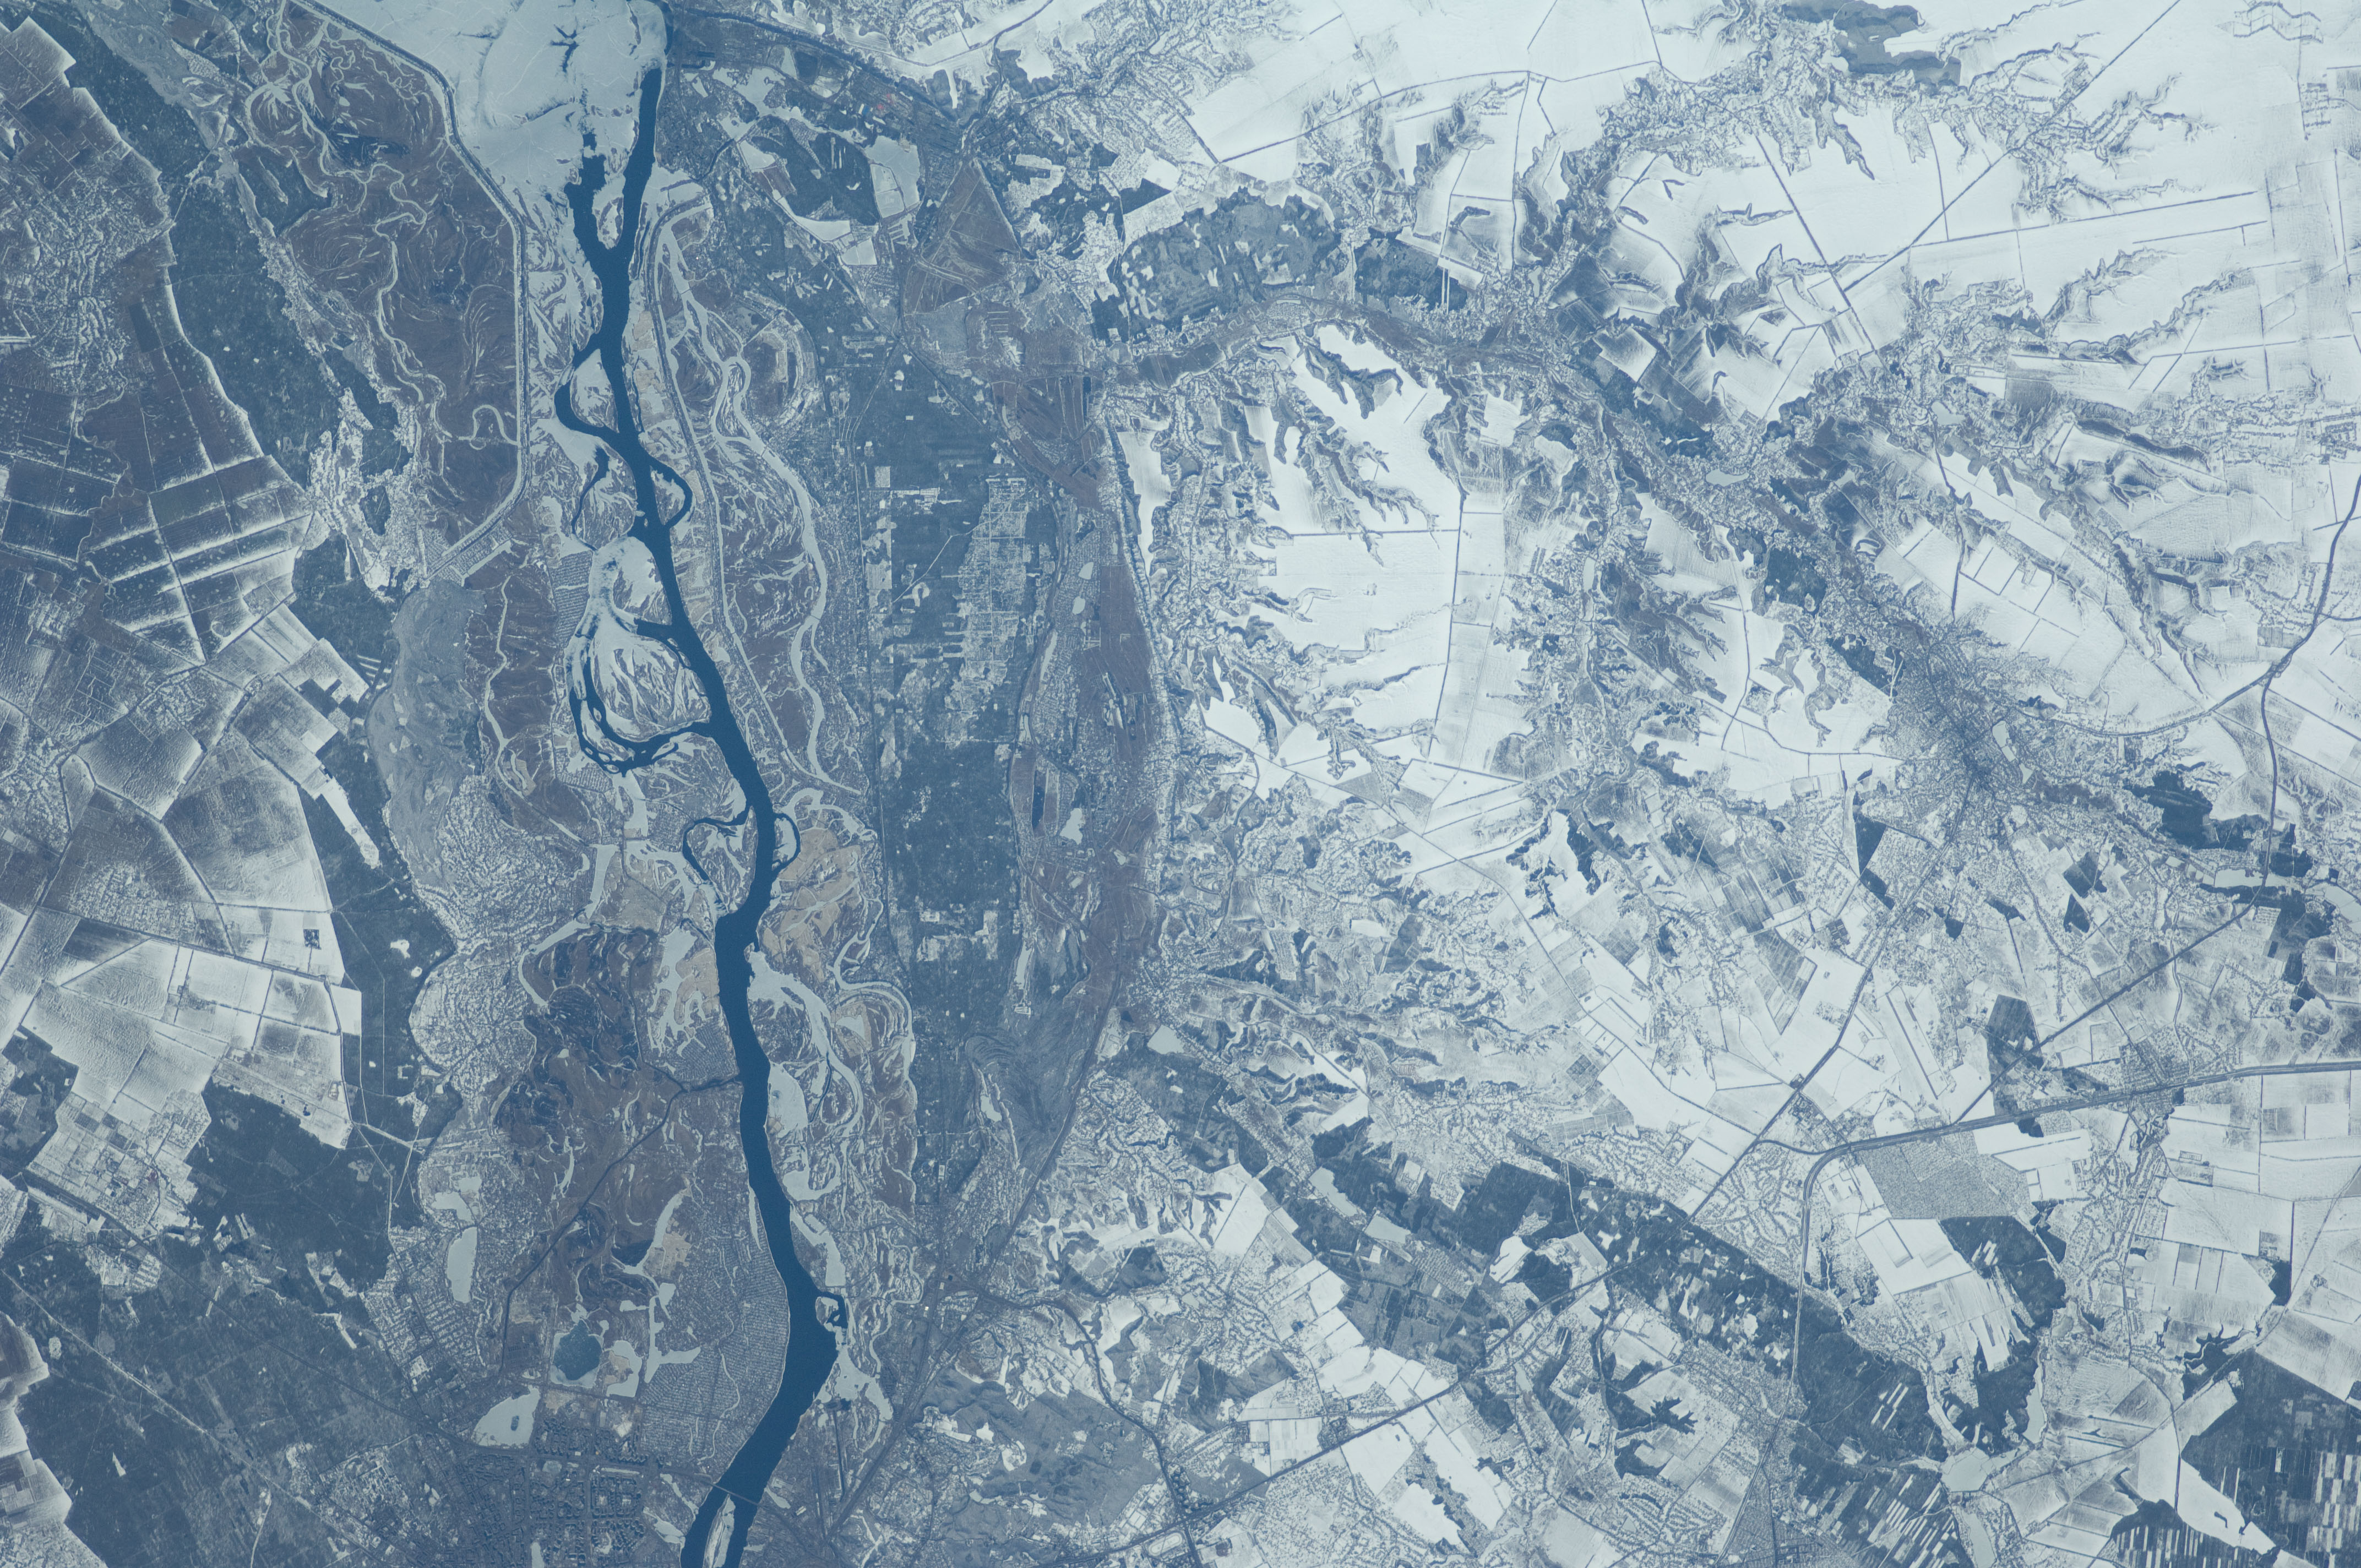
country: UKRAINE
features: N. KIEV, DNIEPER R., AGR.
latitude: 50.3
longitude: 30.5
